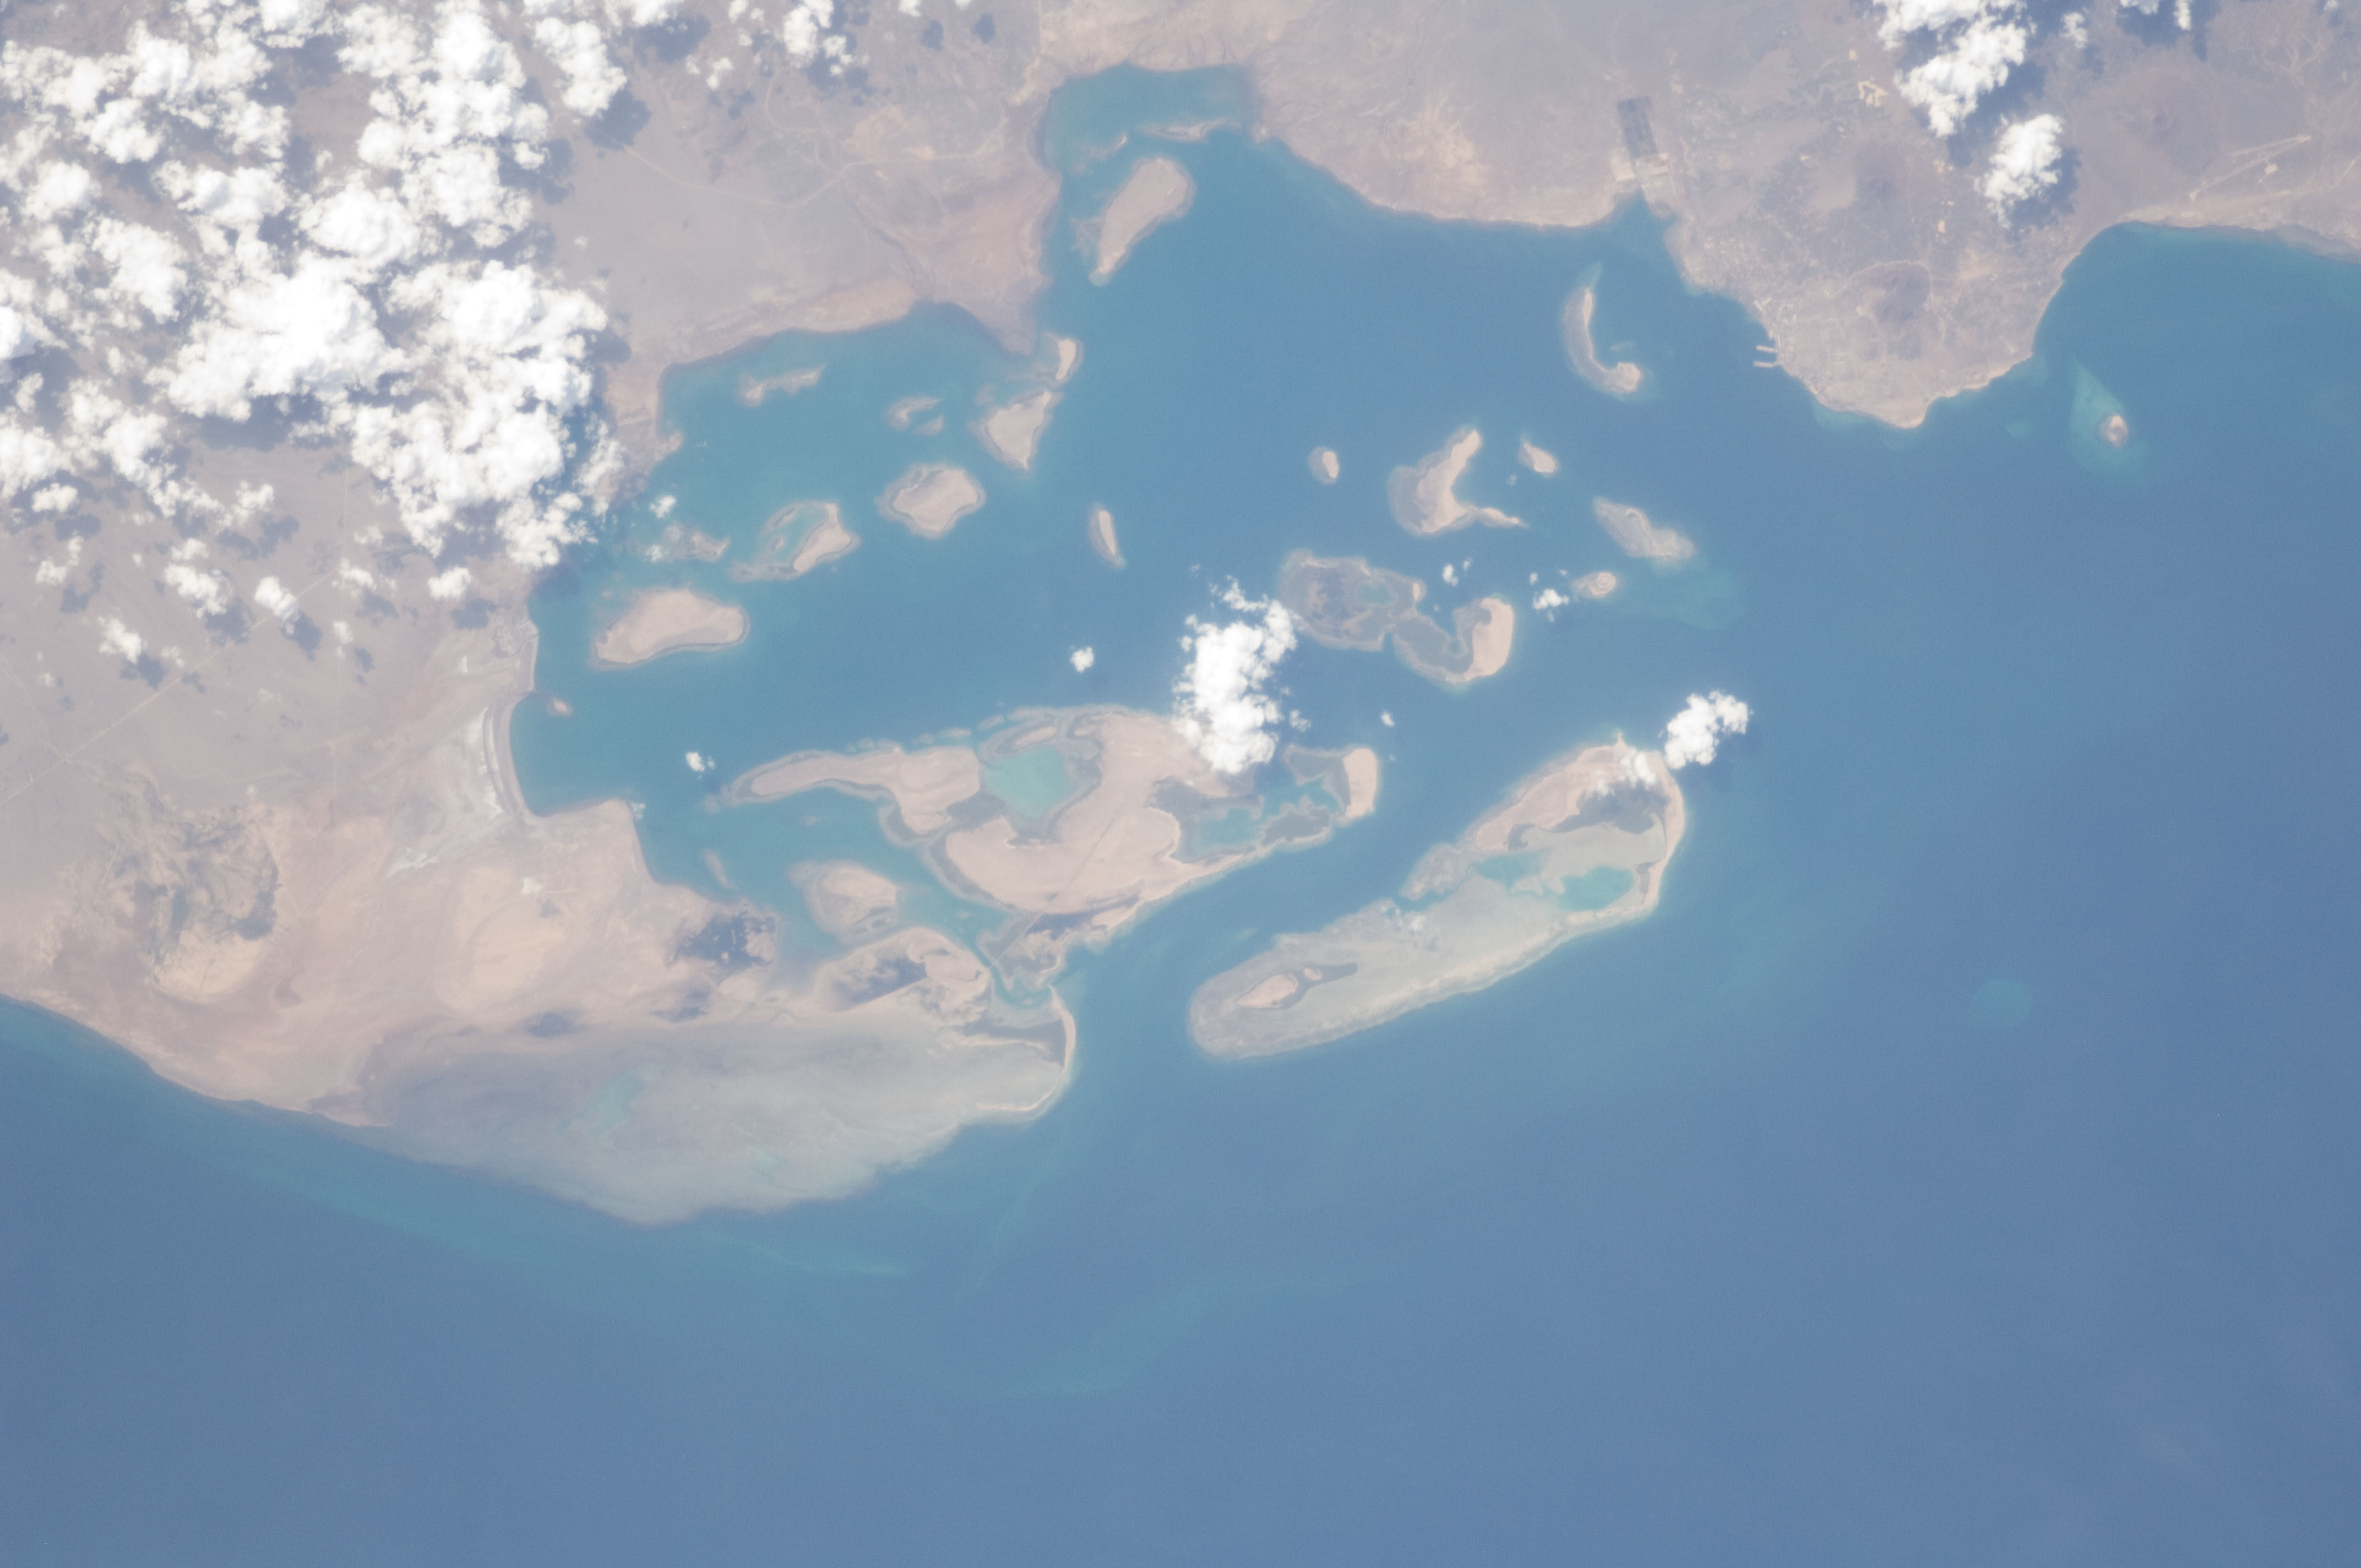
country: ERITREA
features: ASSAB,ERITREA
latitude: 12.9
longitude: 42.9
